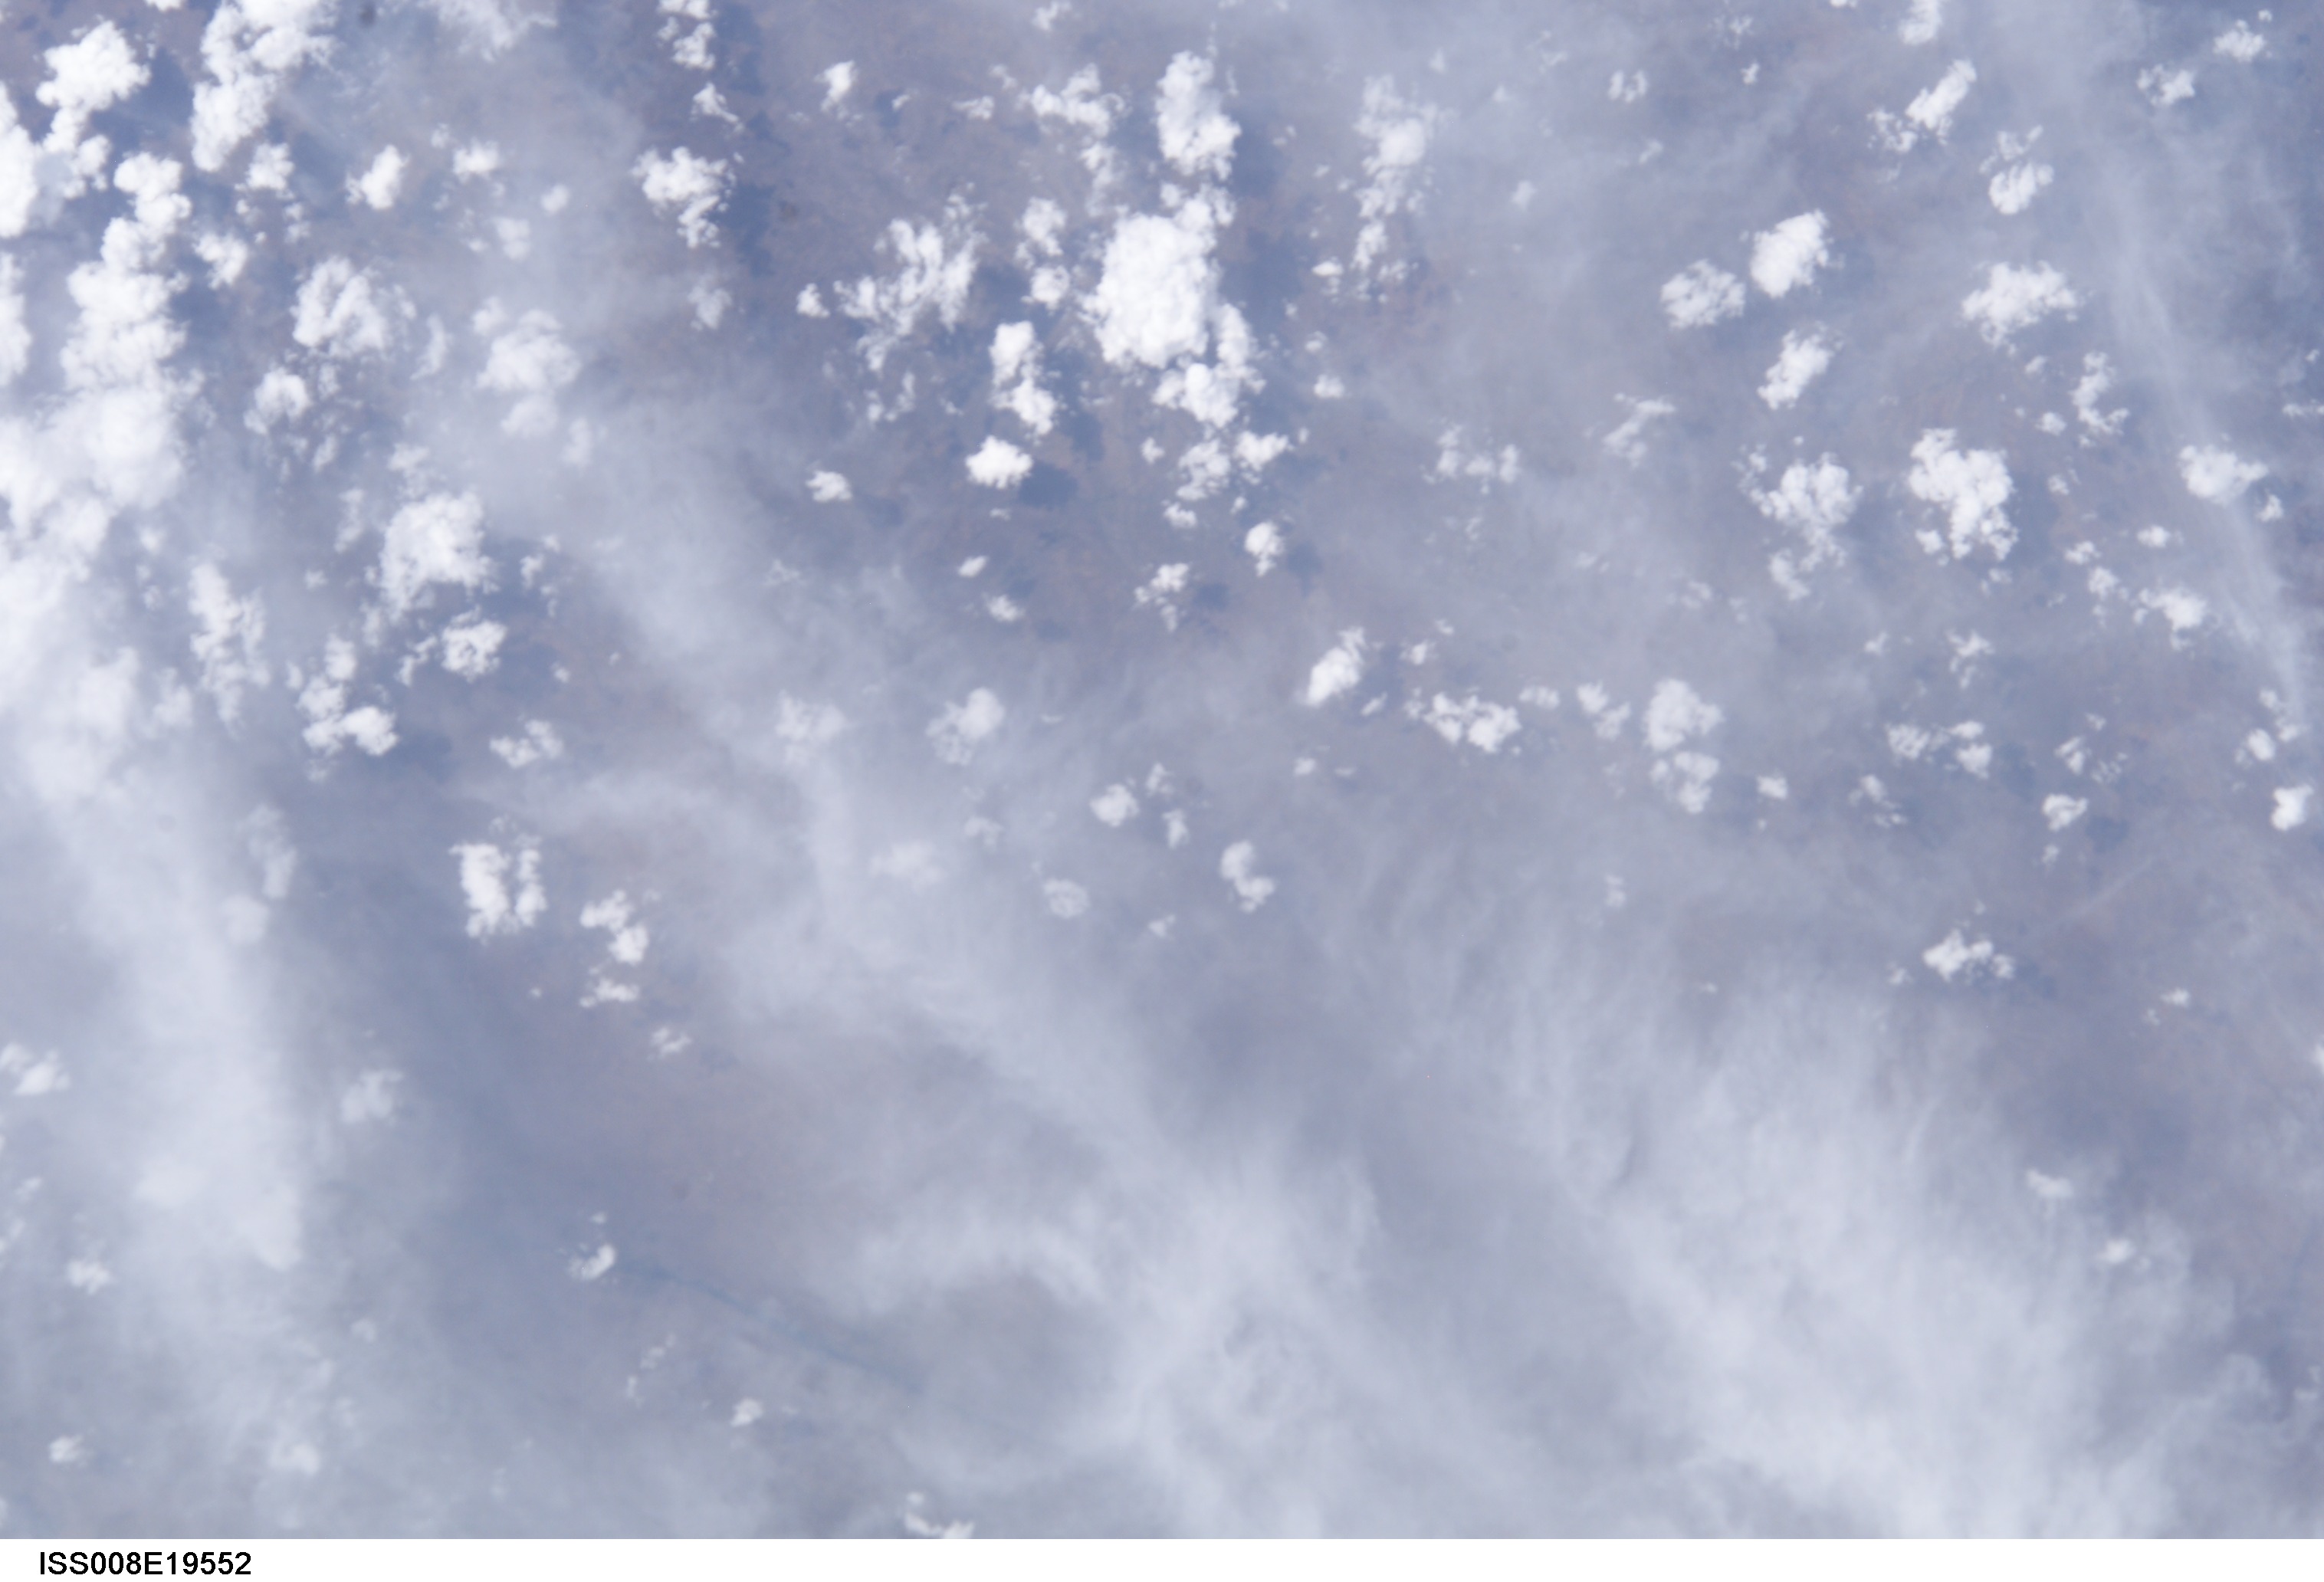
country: SUDAN
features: ALBERT NILE, PLAINS
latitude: 4.0
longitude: 31.5
